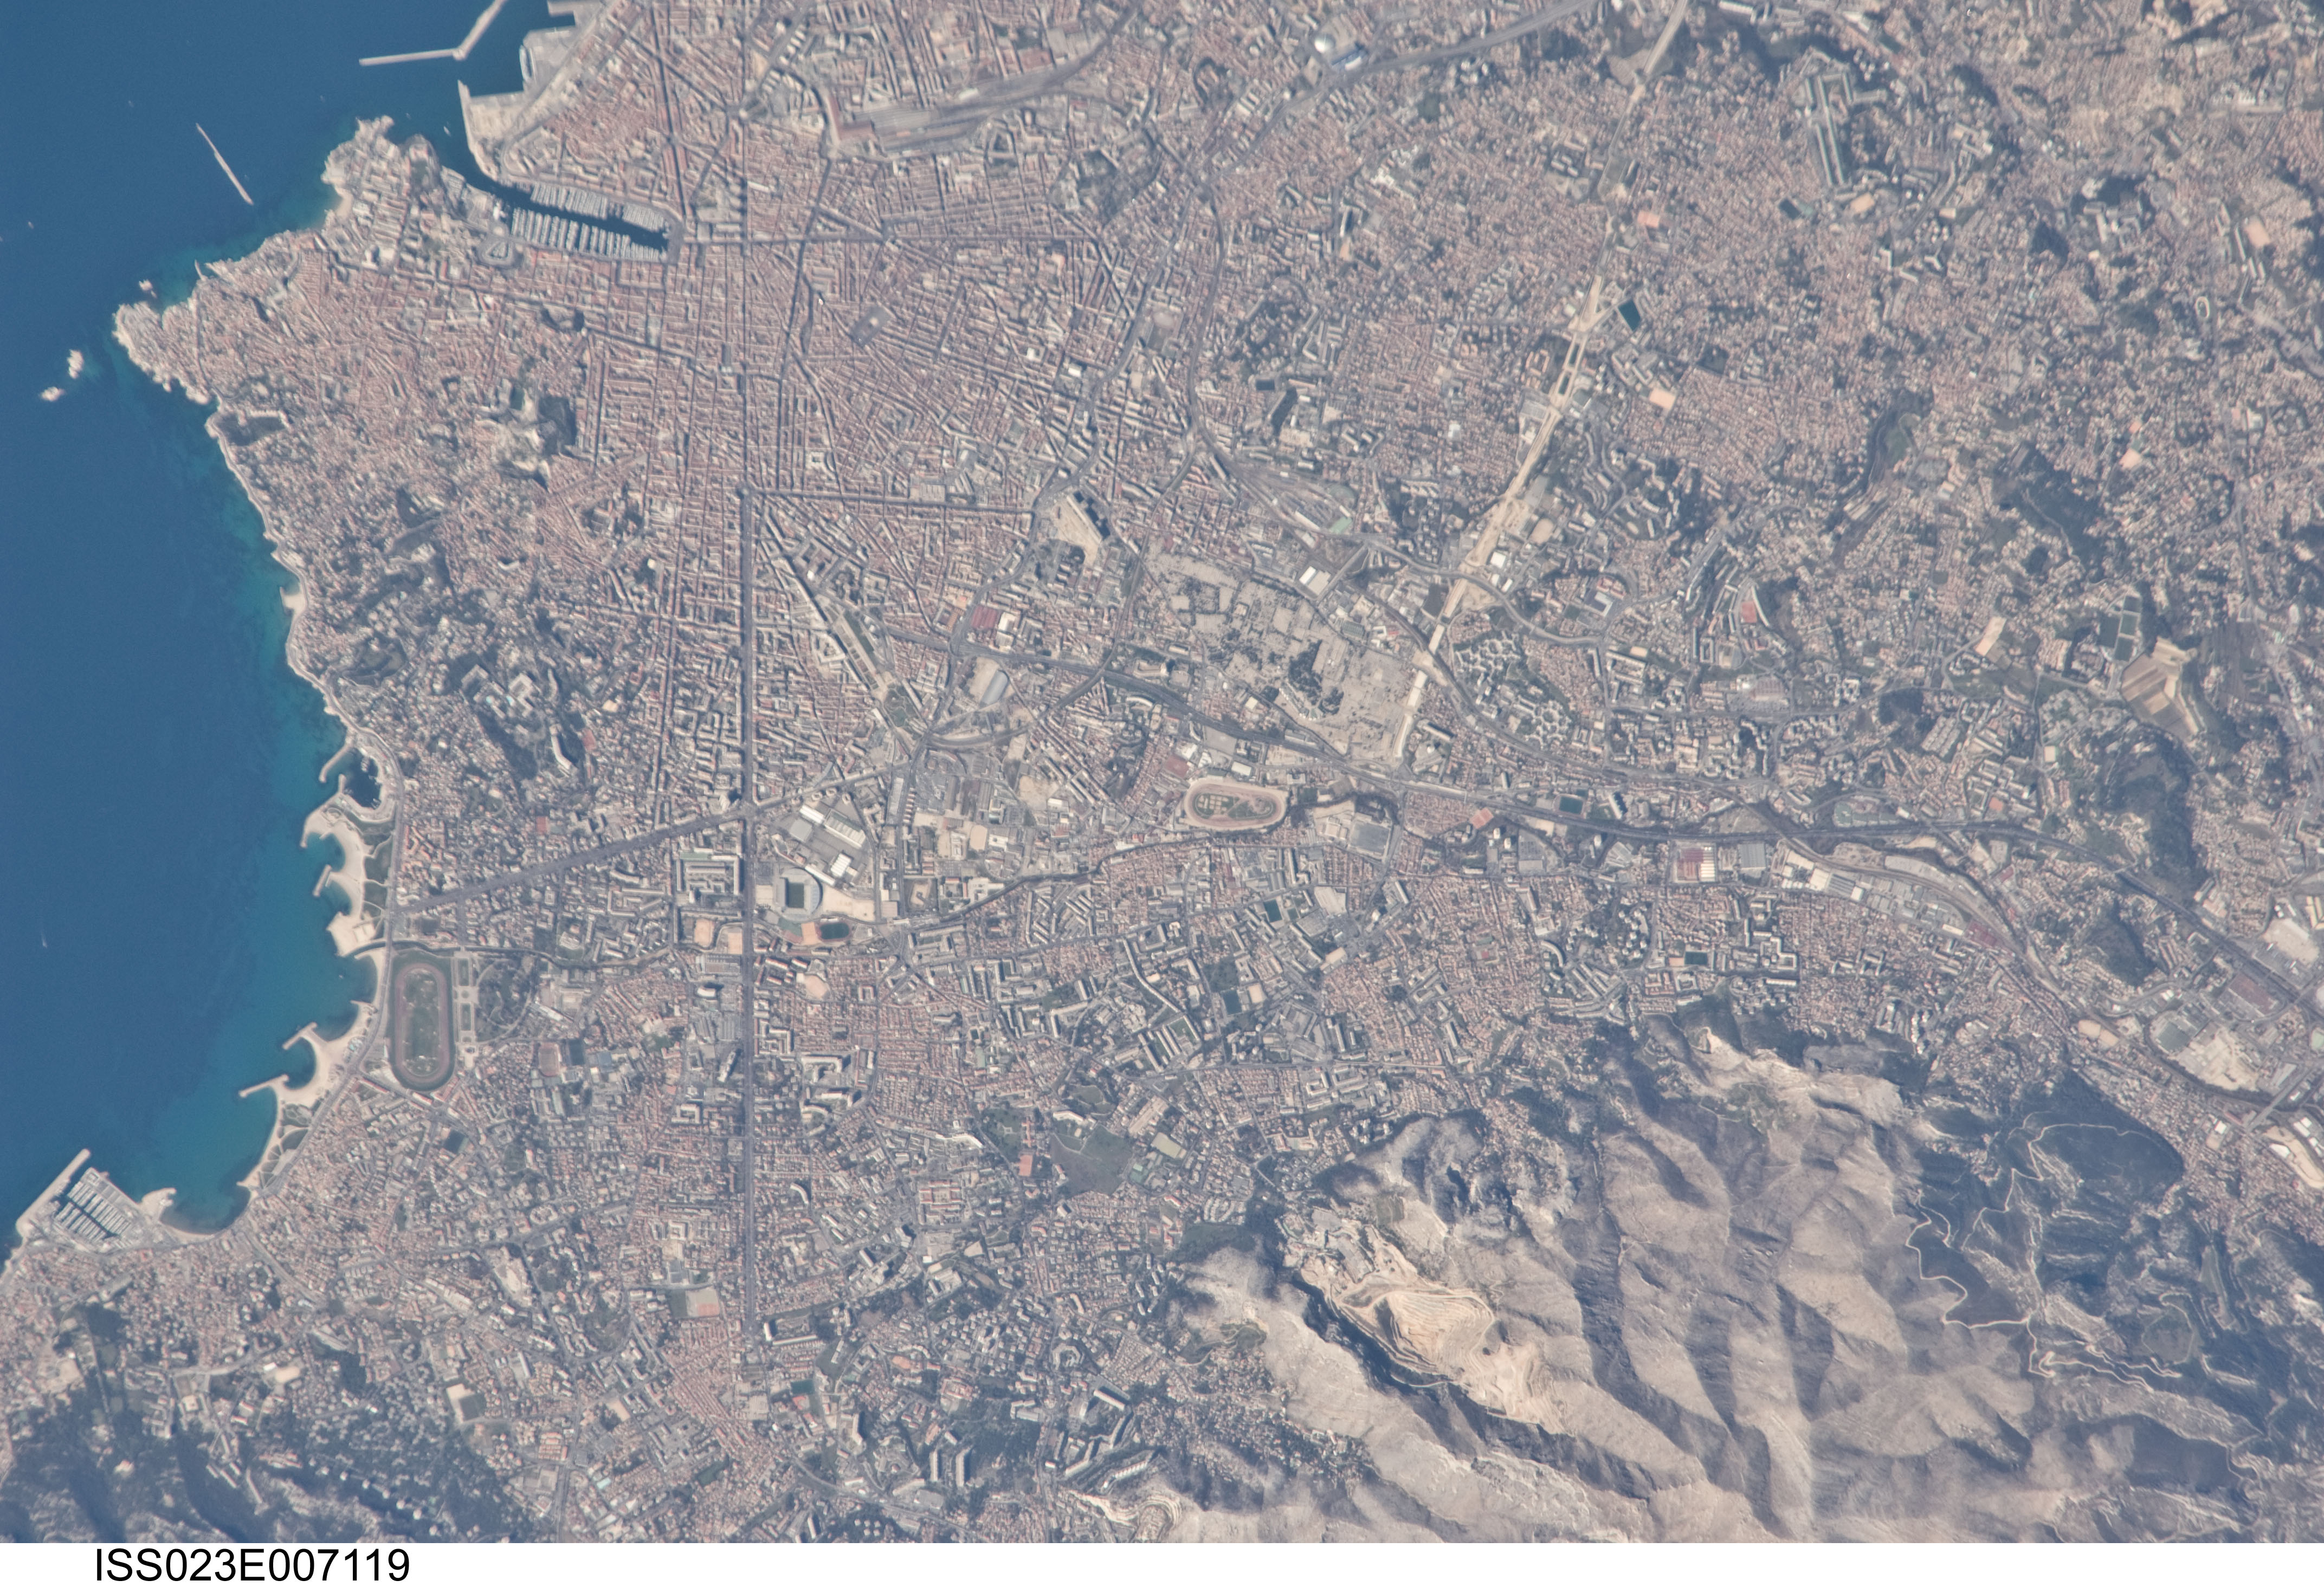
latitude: 43.3
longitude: 5.4
